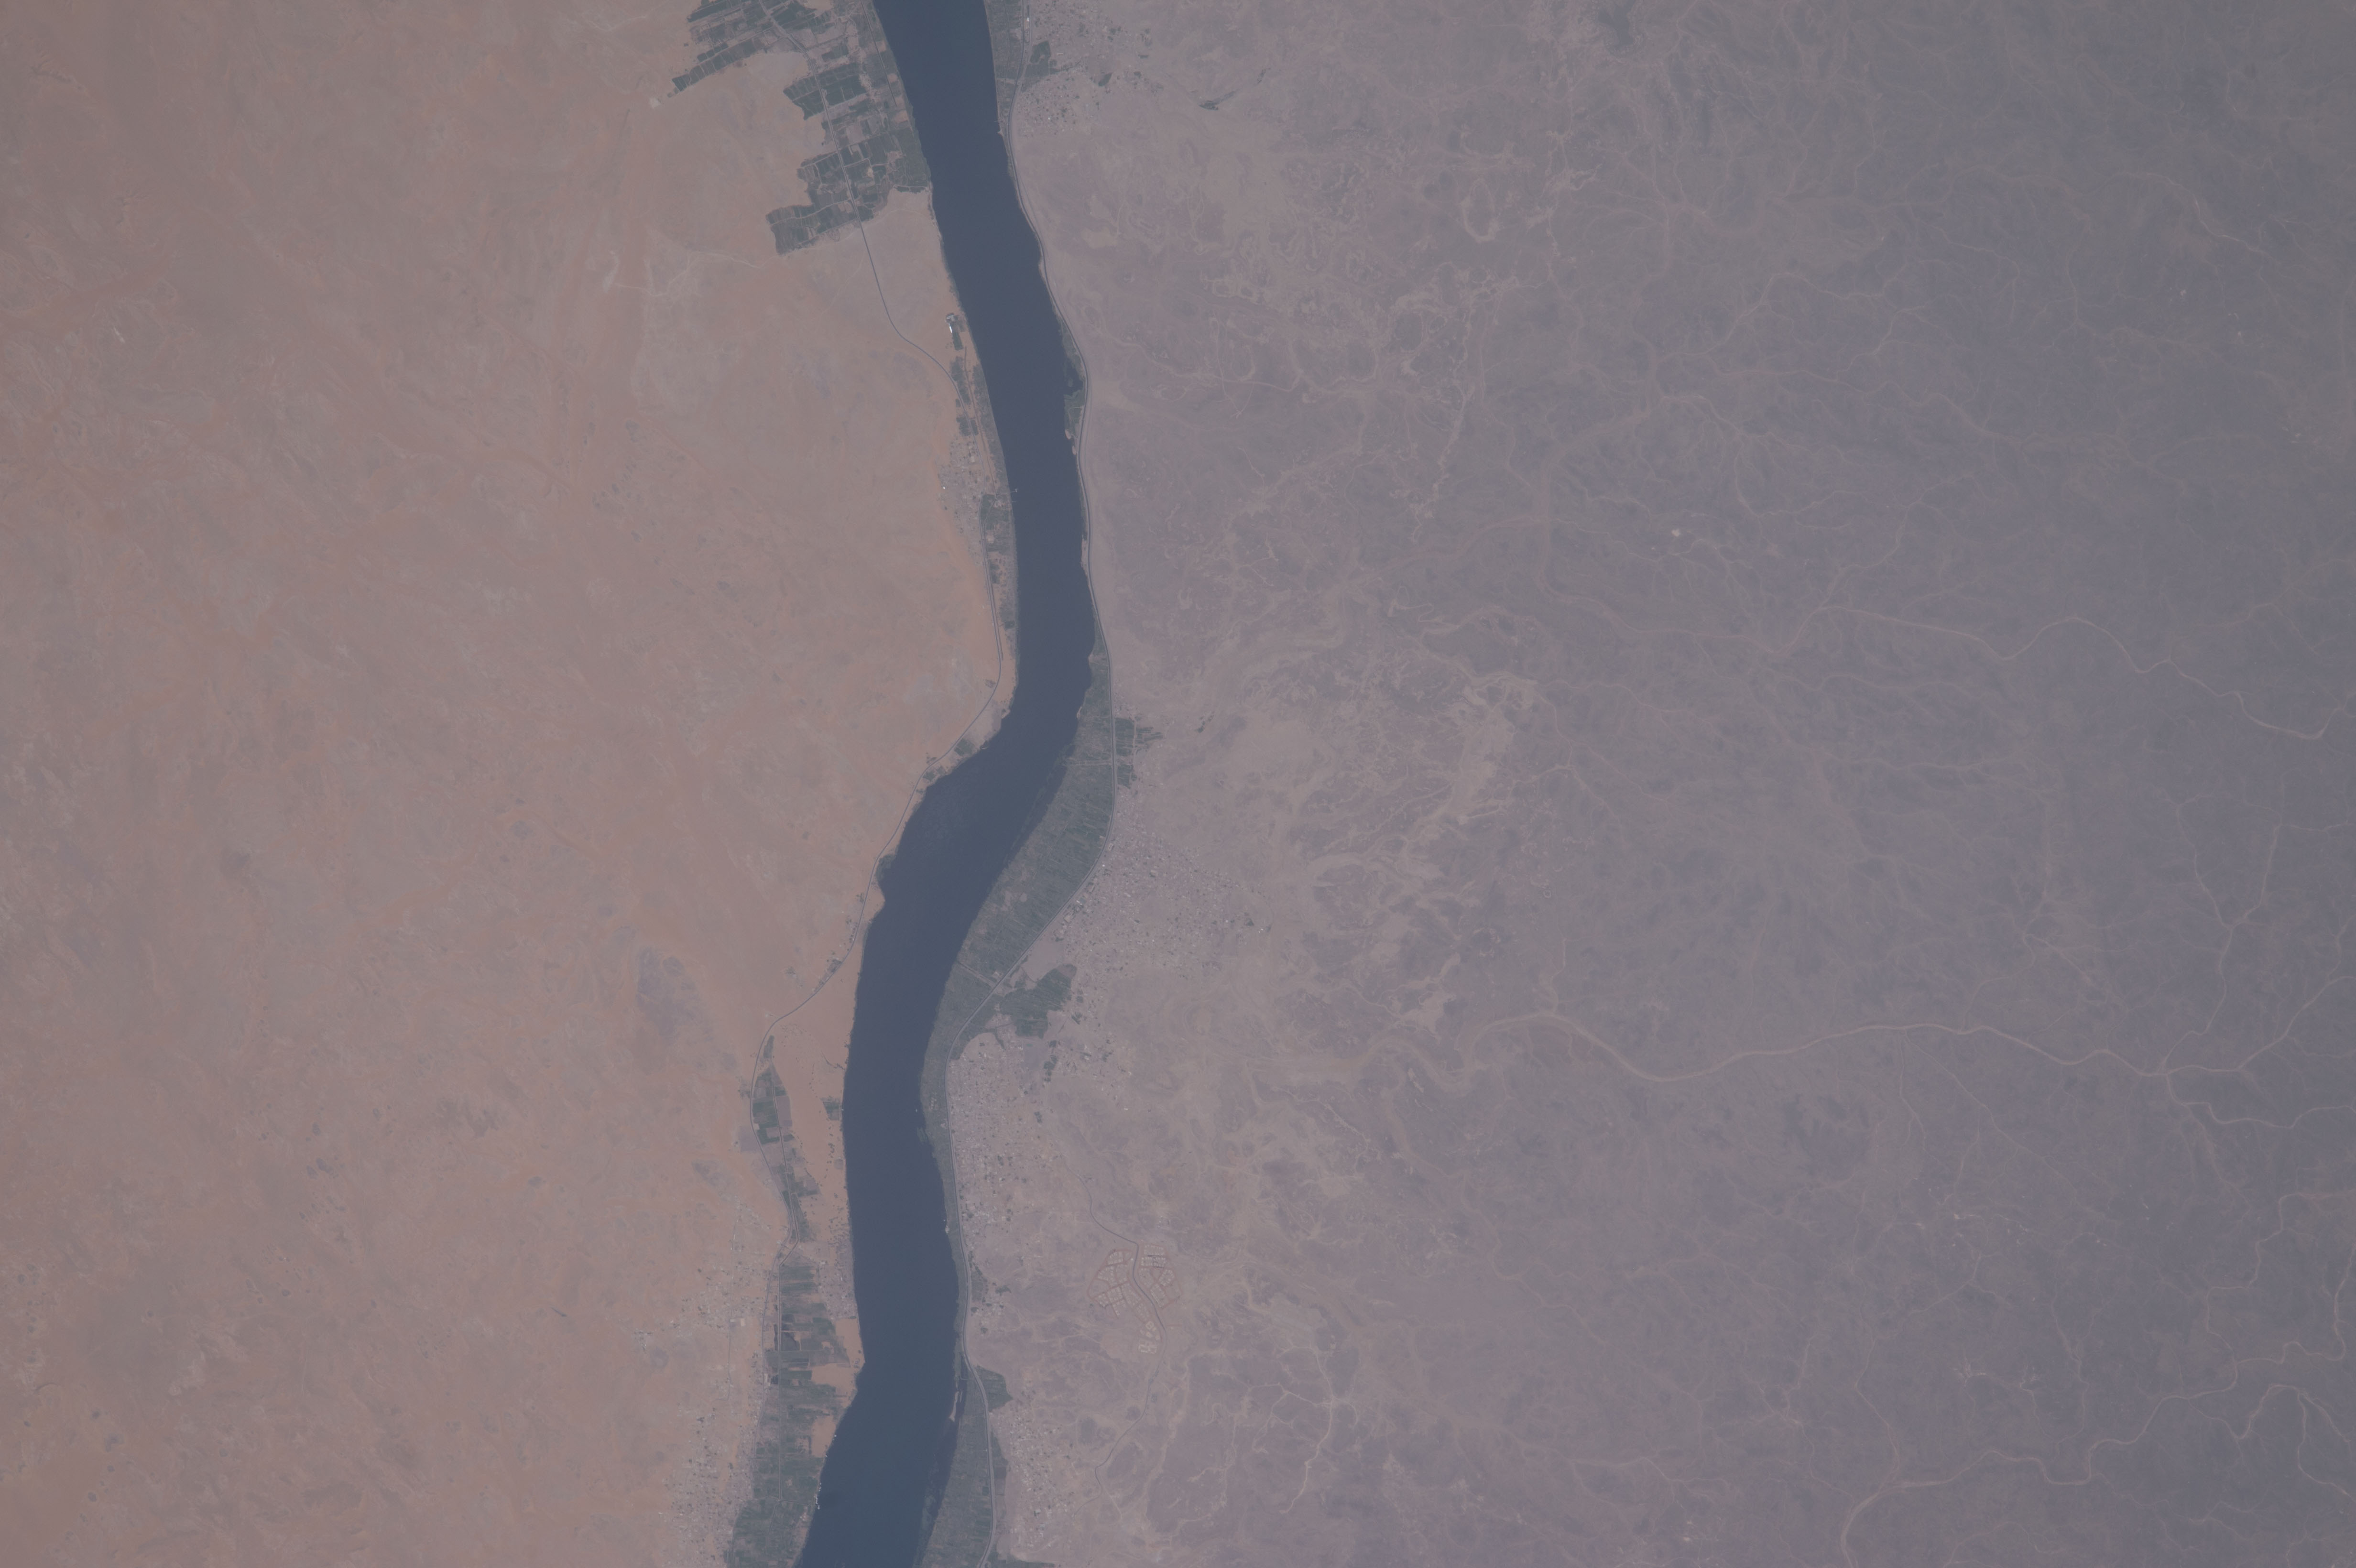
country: EGYPT
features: NILE RIVER, NEW VALLEY, ASWAN, RED SEA, EASTERN DESERT, NAGAA AD DISAH, NAGAA BAQLAWIS, NAGAA ASH SHEIKH JARAD
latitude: 24.3
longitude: 32.9
